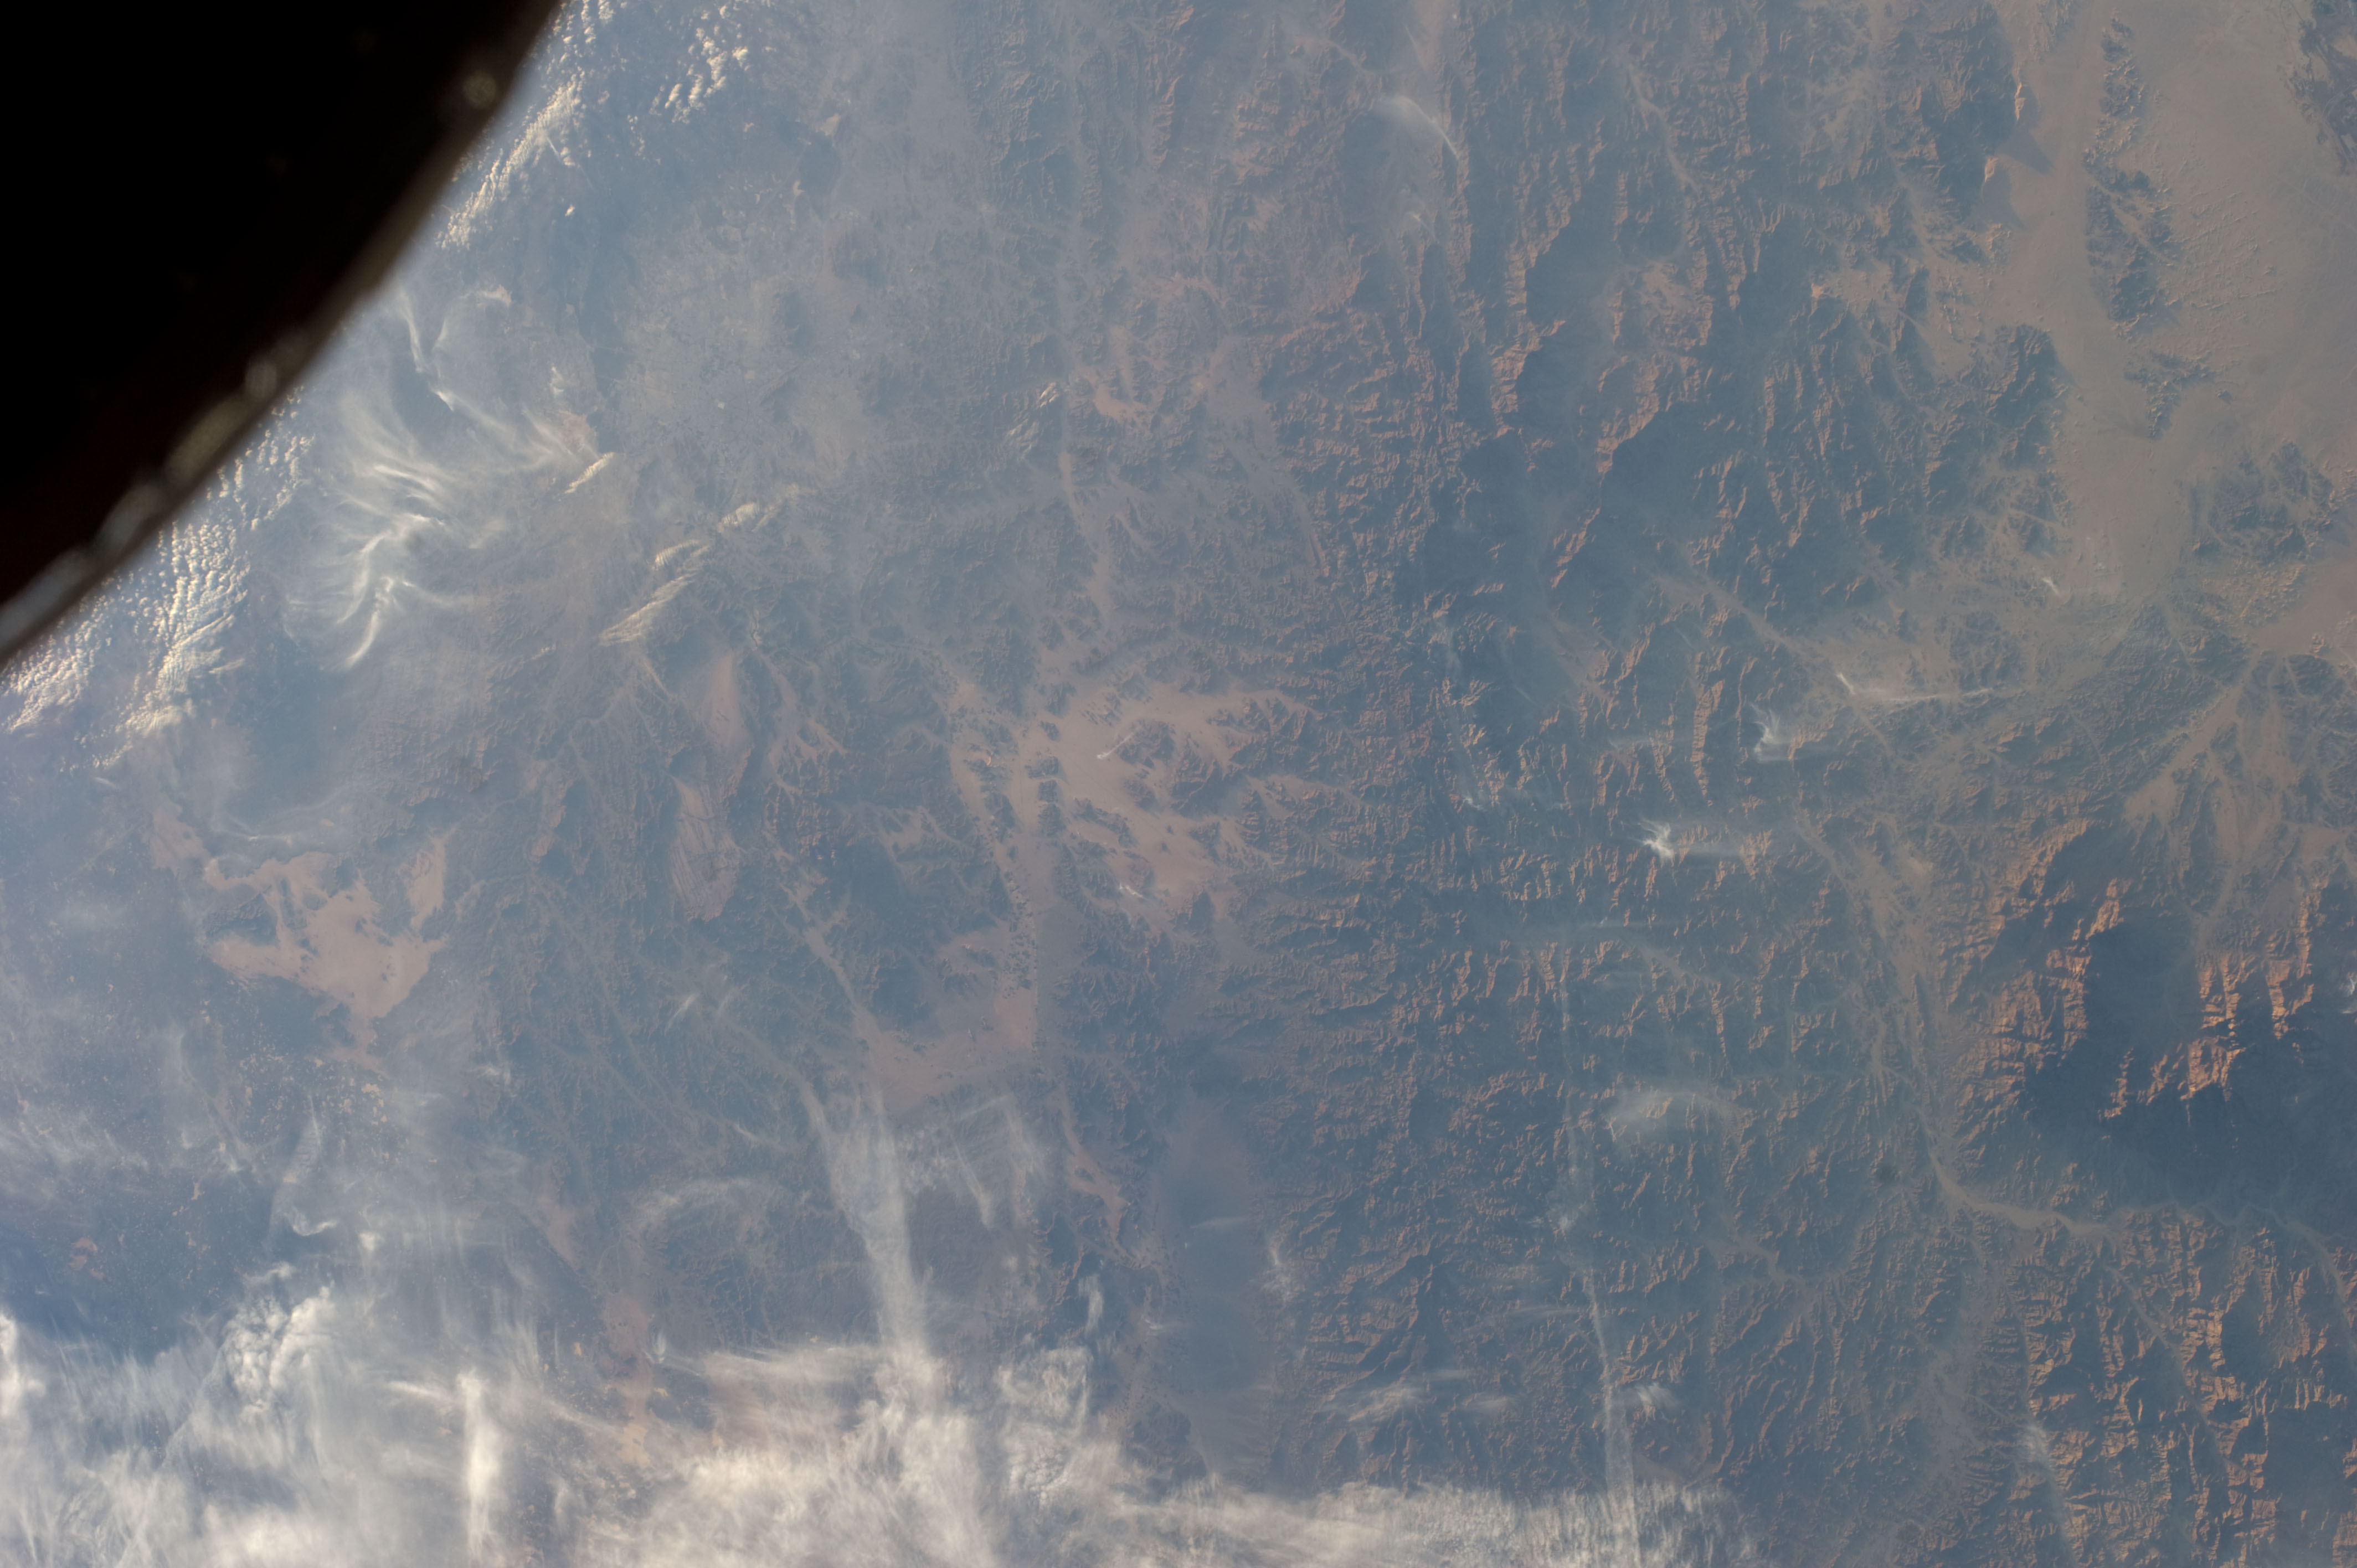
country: INDIA
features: MTS.
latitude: 24.5
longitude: 39.0
